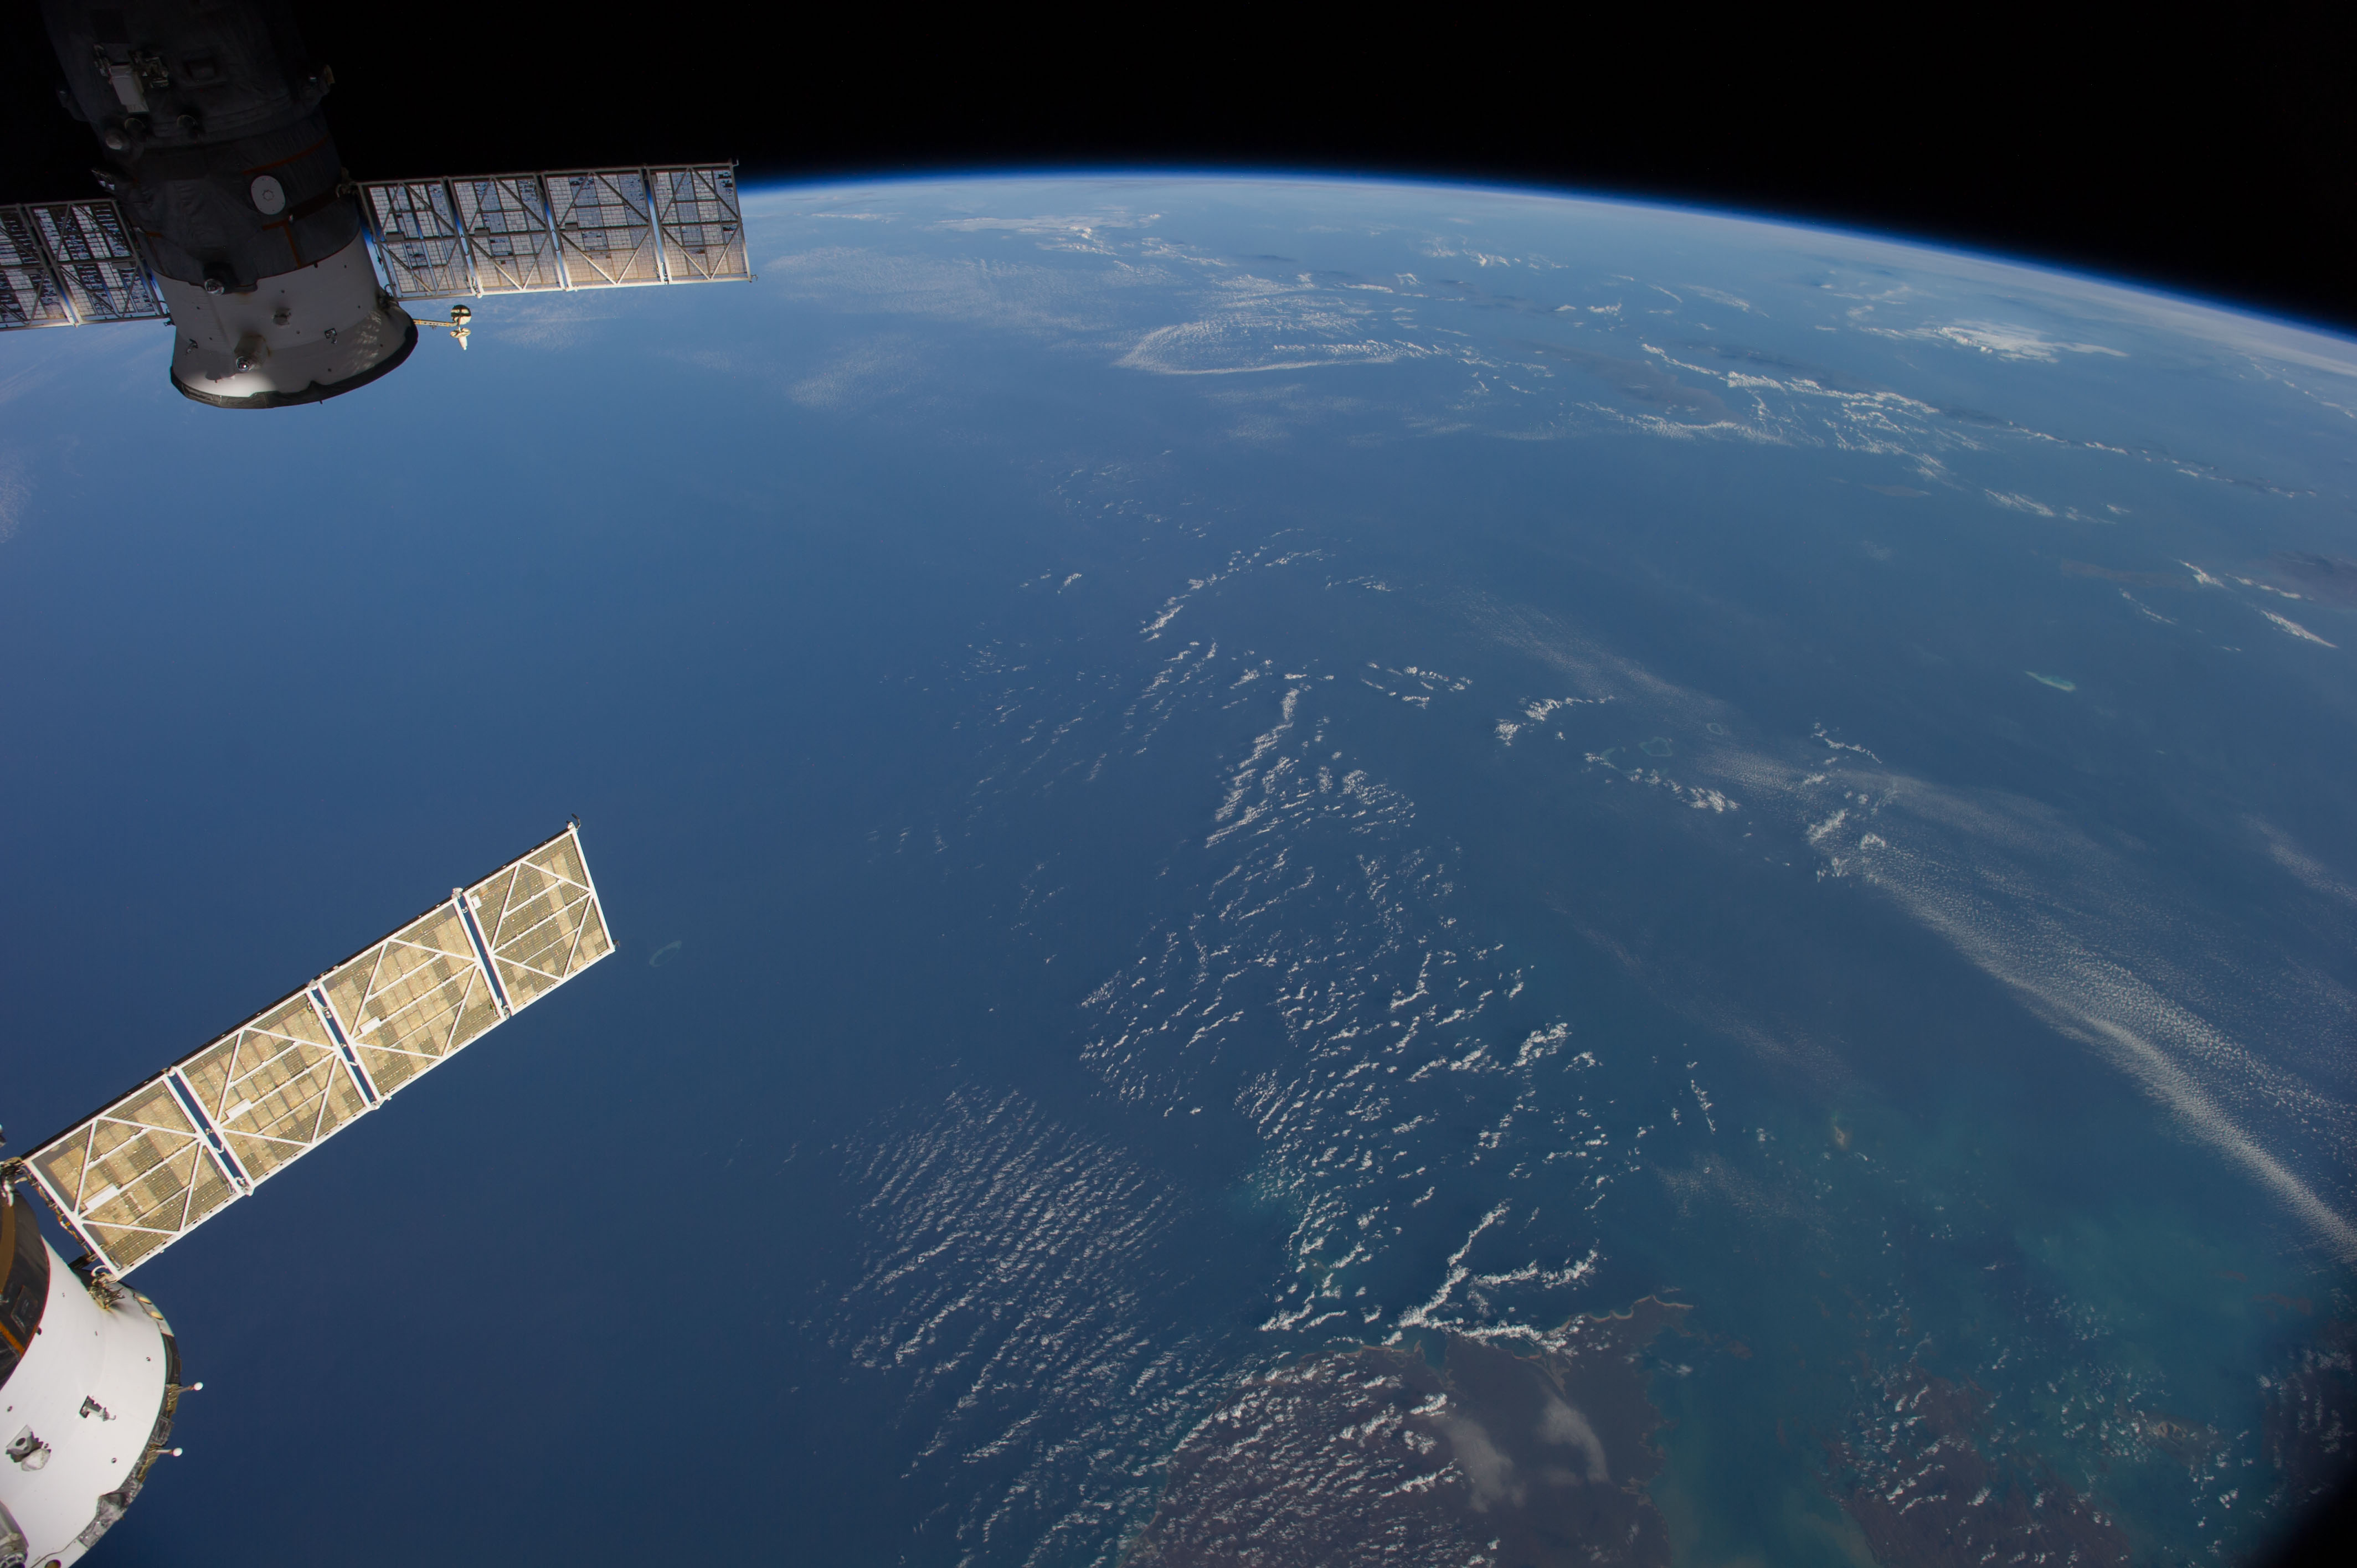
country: AUSTRALIA-WA
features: INDIAN O., KING SOUND, JAVA S., BALI S., FLORES S., SAVU S., W. NUSA TENGGARA, E. NUSA TENGGARA, ATMOSPHERIC LIMB
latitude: -15.0
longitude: 120.0
